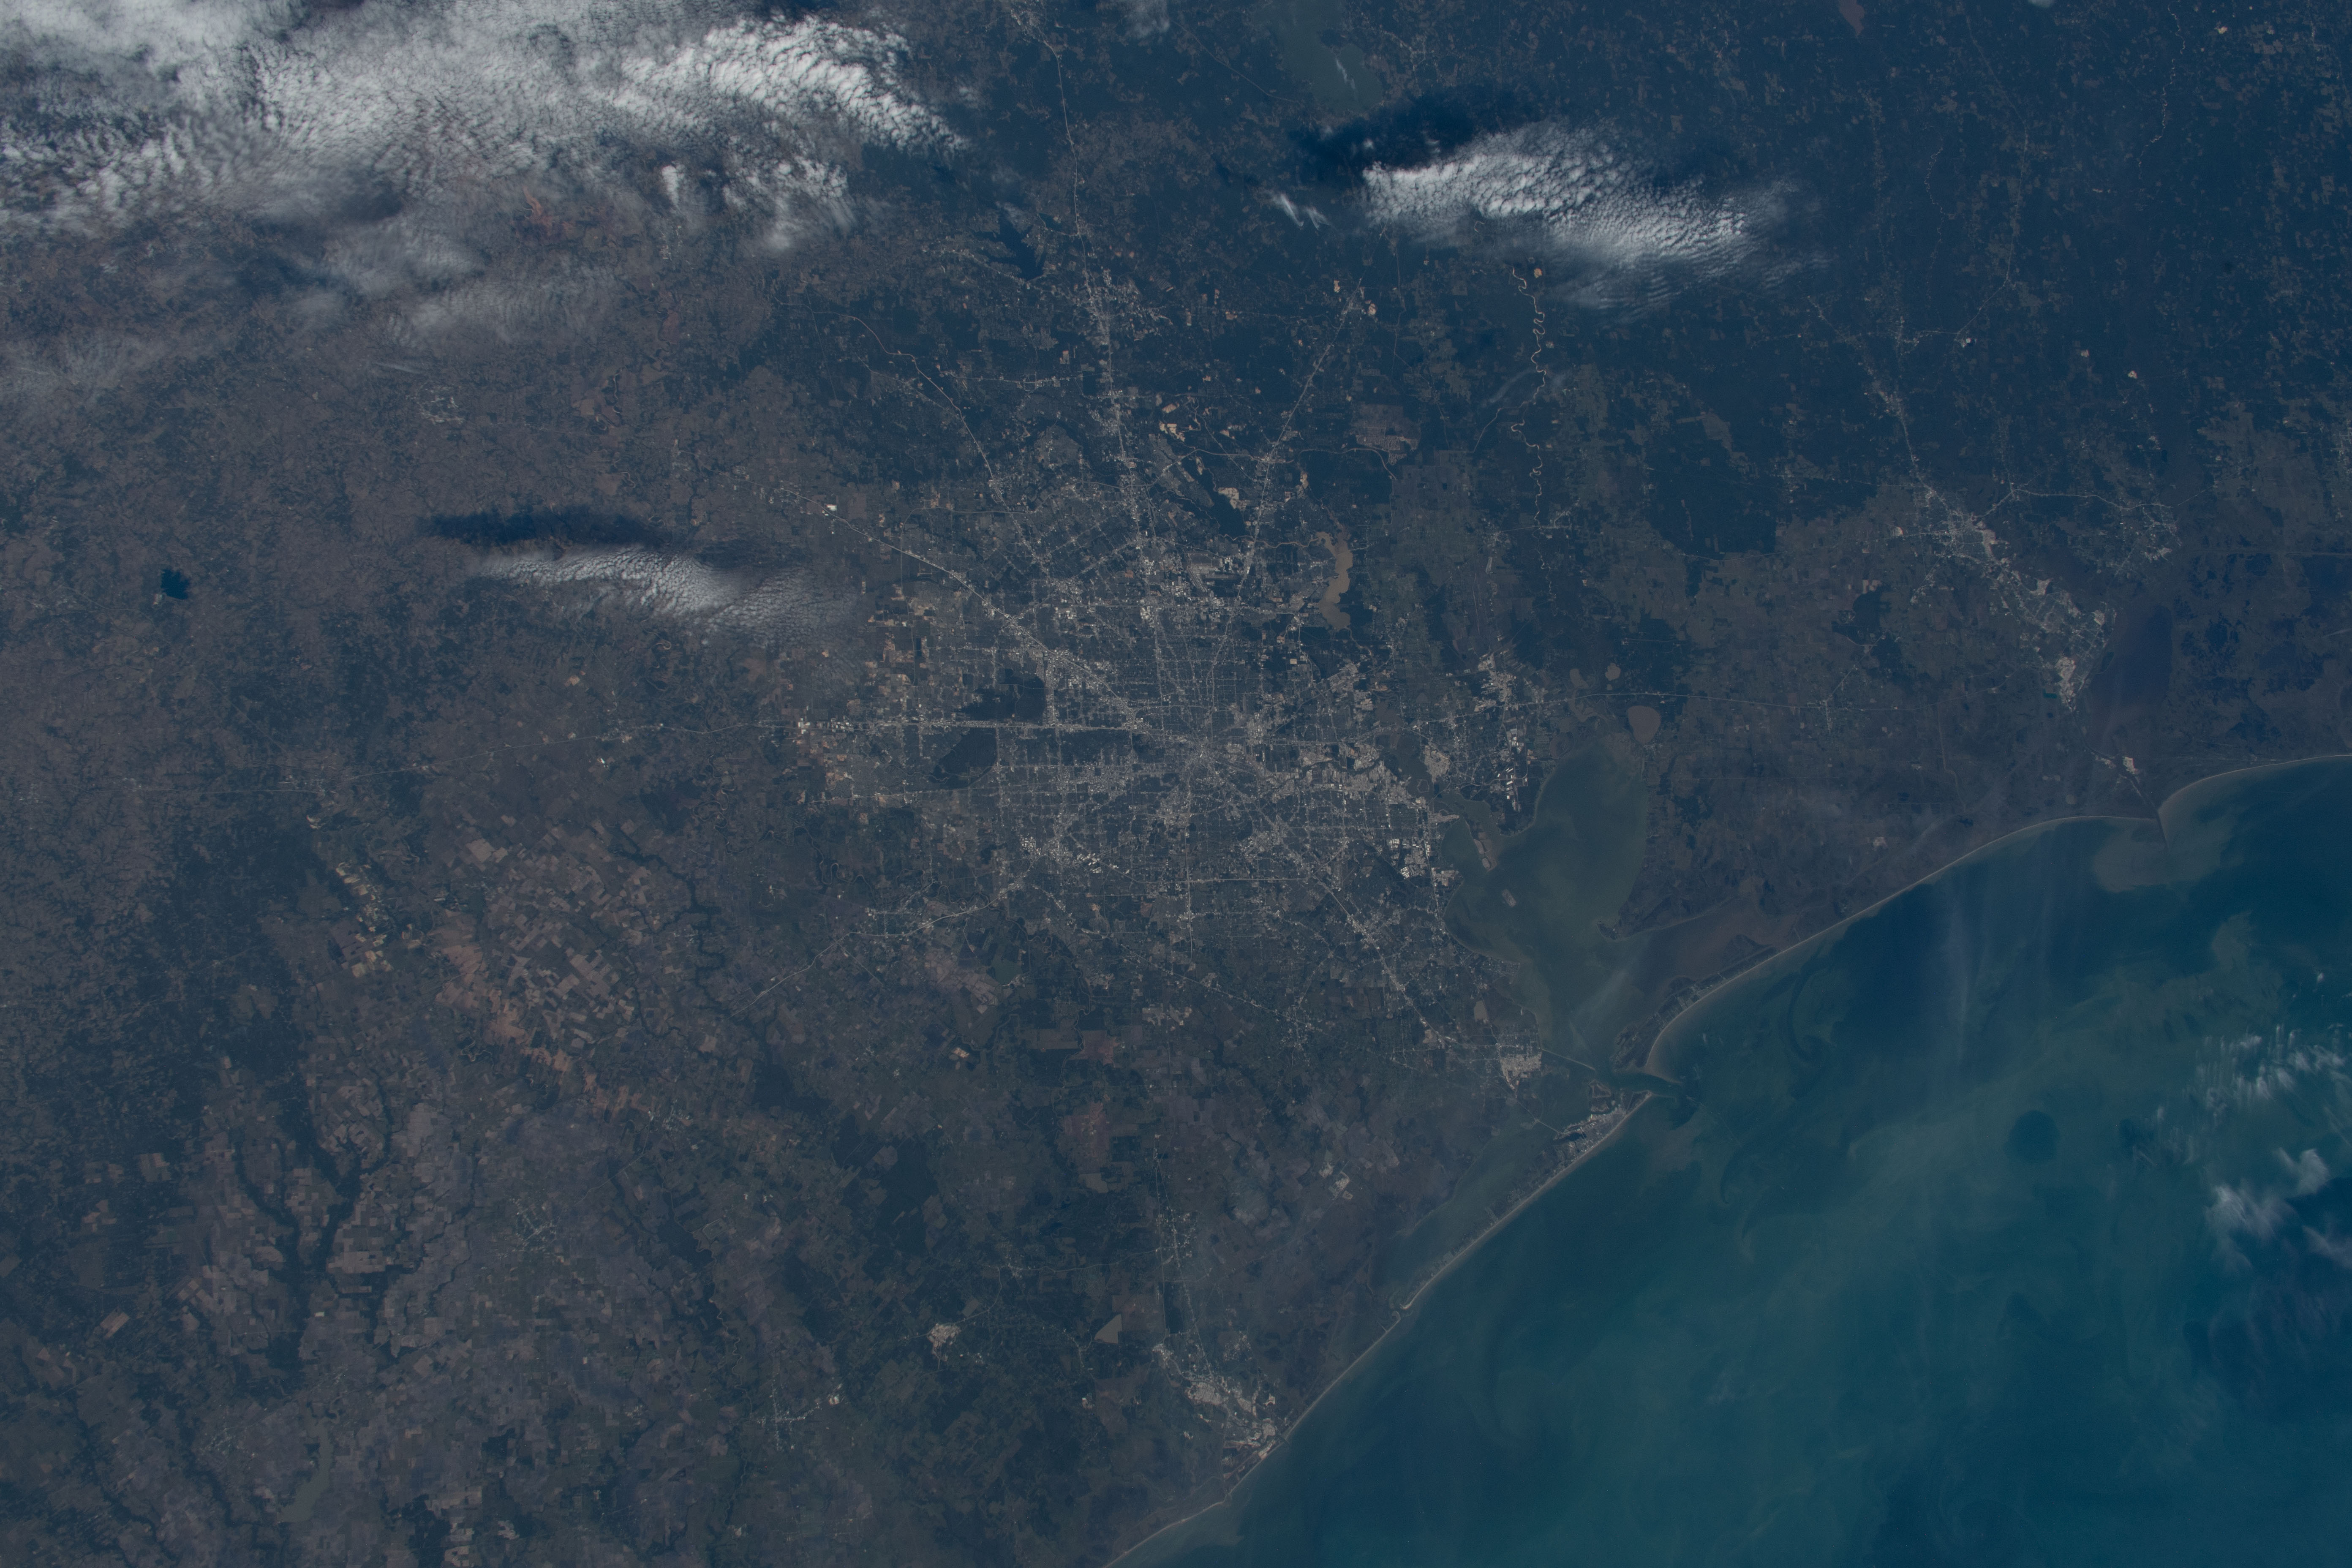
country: USA-TEXAS
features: HOUSTON, GALVESTON BAY
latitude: 30.0
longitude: -95.5
